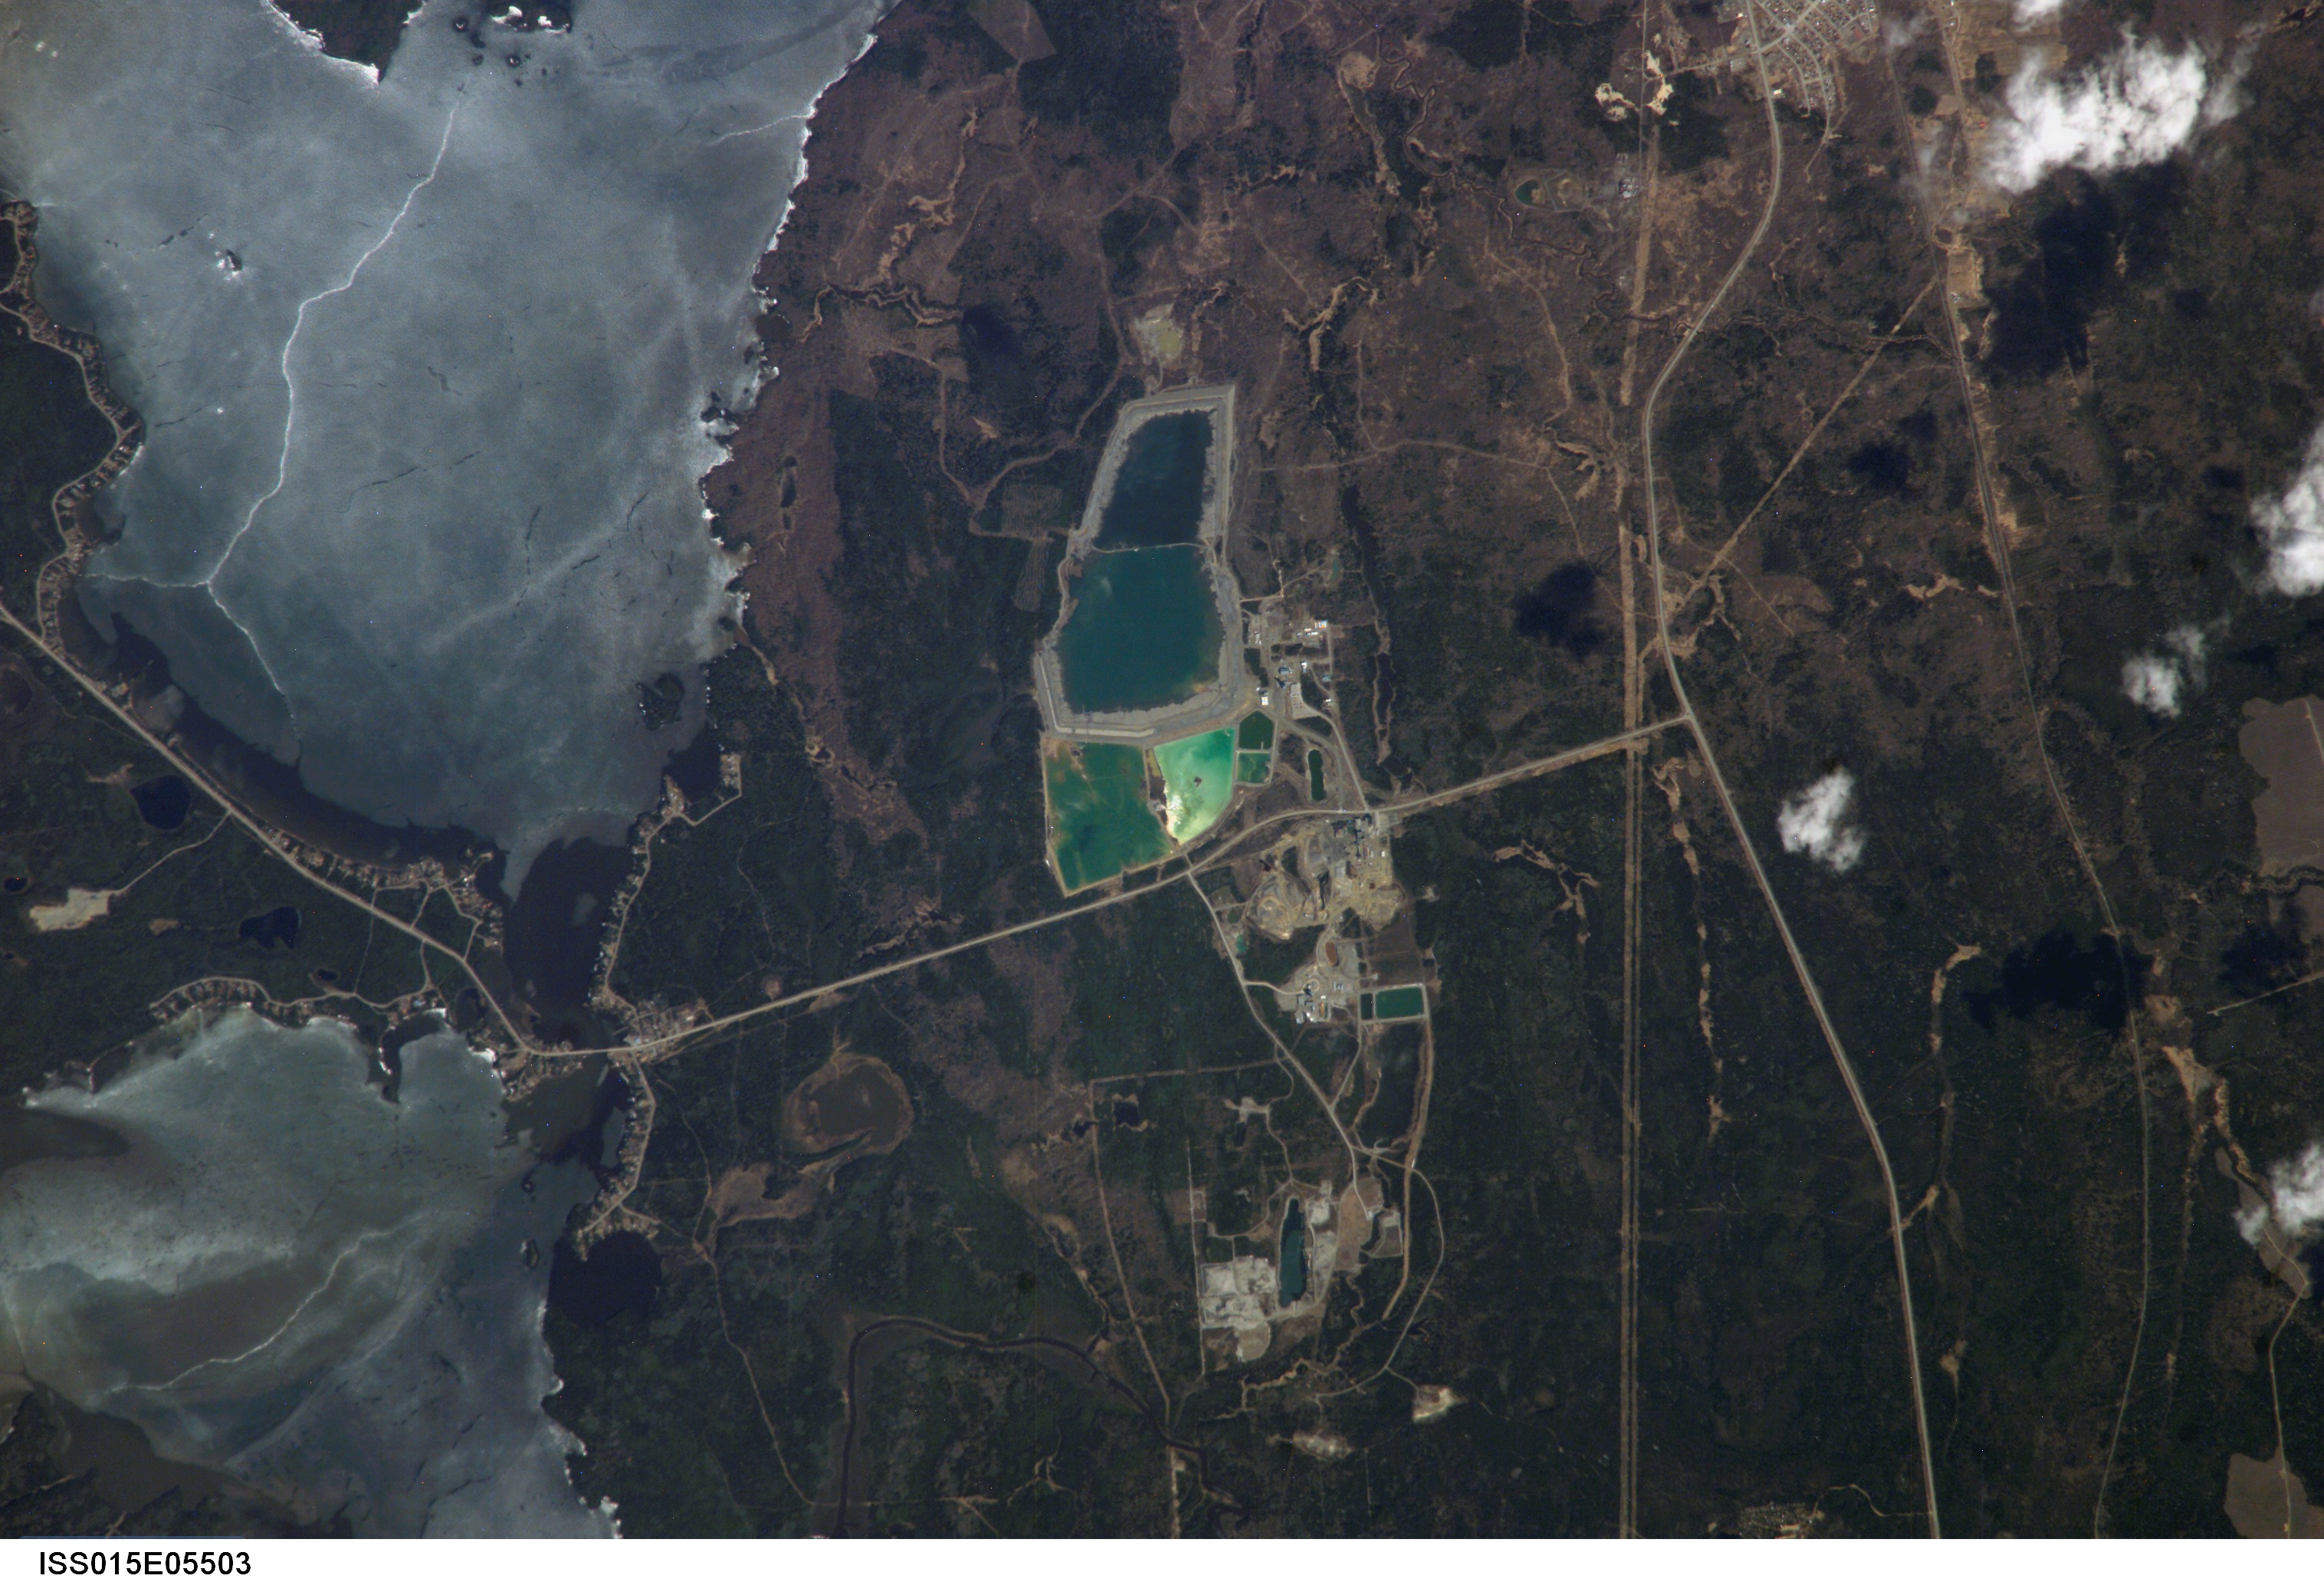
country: CANADA-Q
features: CADILLAC, PREISSAC LAKE, MINE
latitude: 48.3
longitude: -78.4
